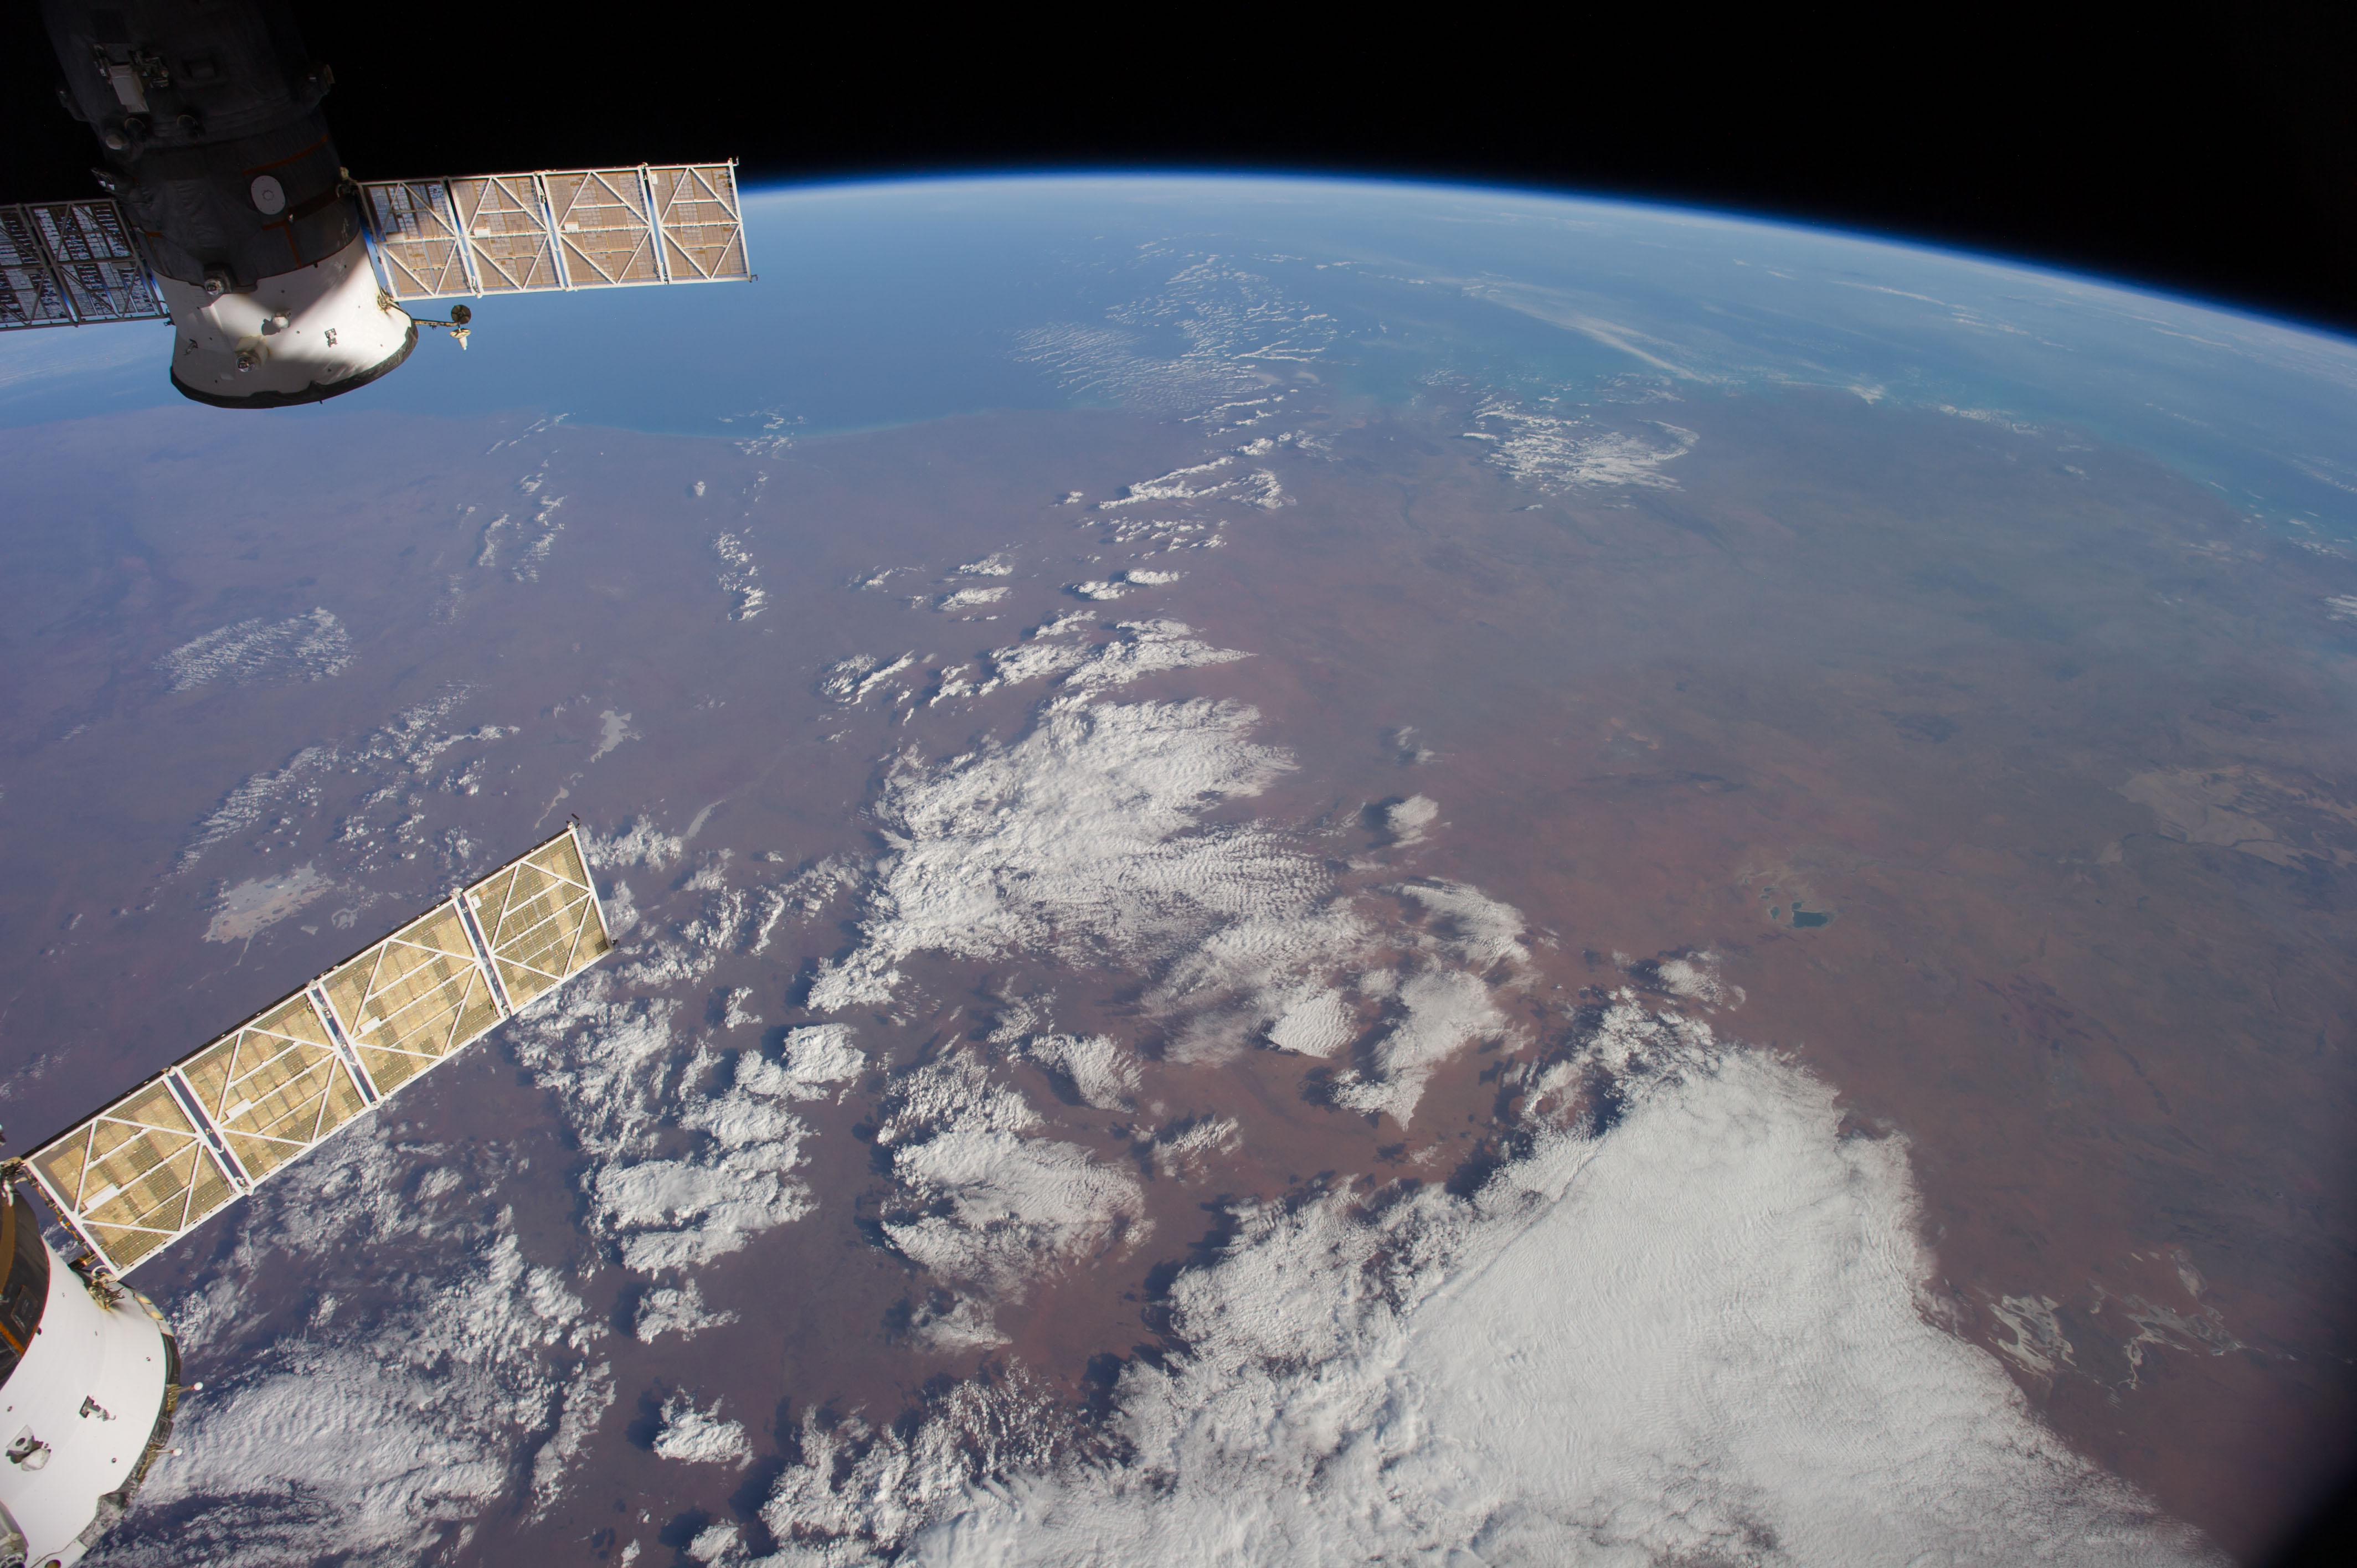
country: AUSTRALIA-WA
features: INDIAN O., L. GREGORY, GREAT SANDY DES., ATMOSPHERIC LIMB
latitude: -21.0
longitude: 125.0
